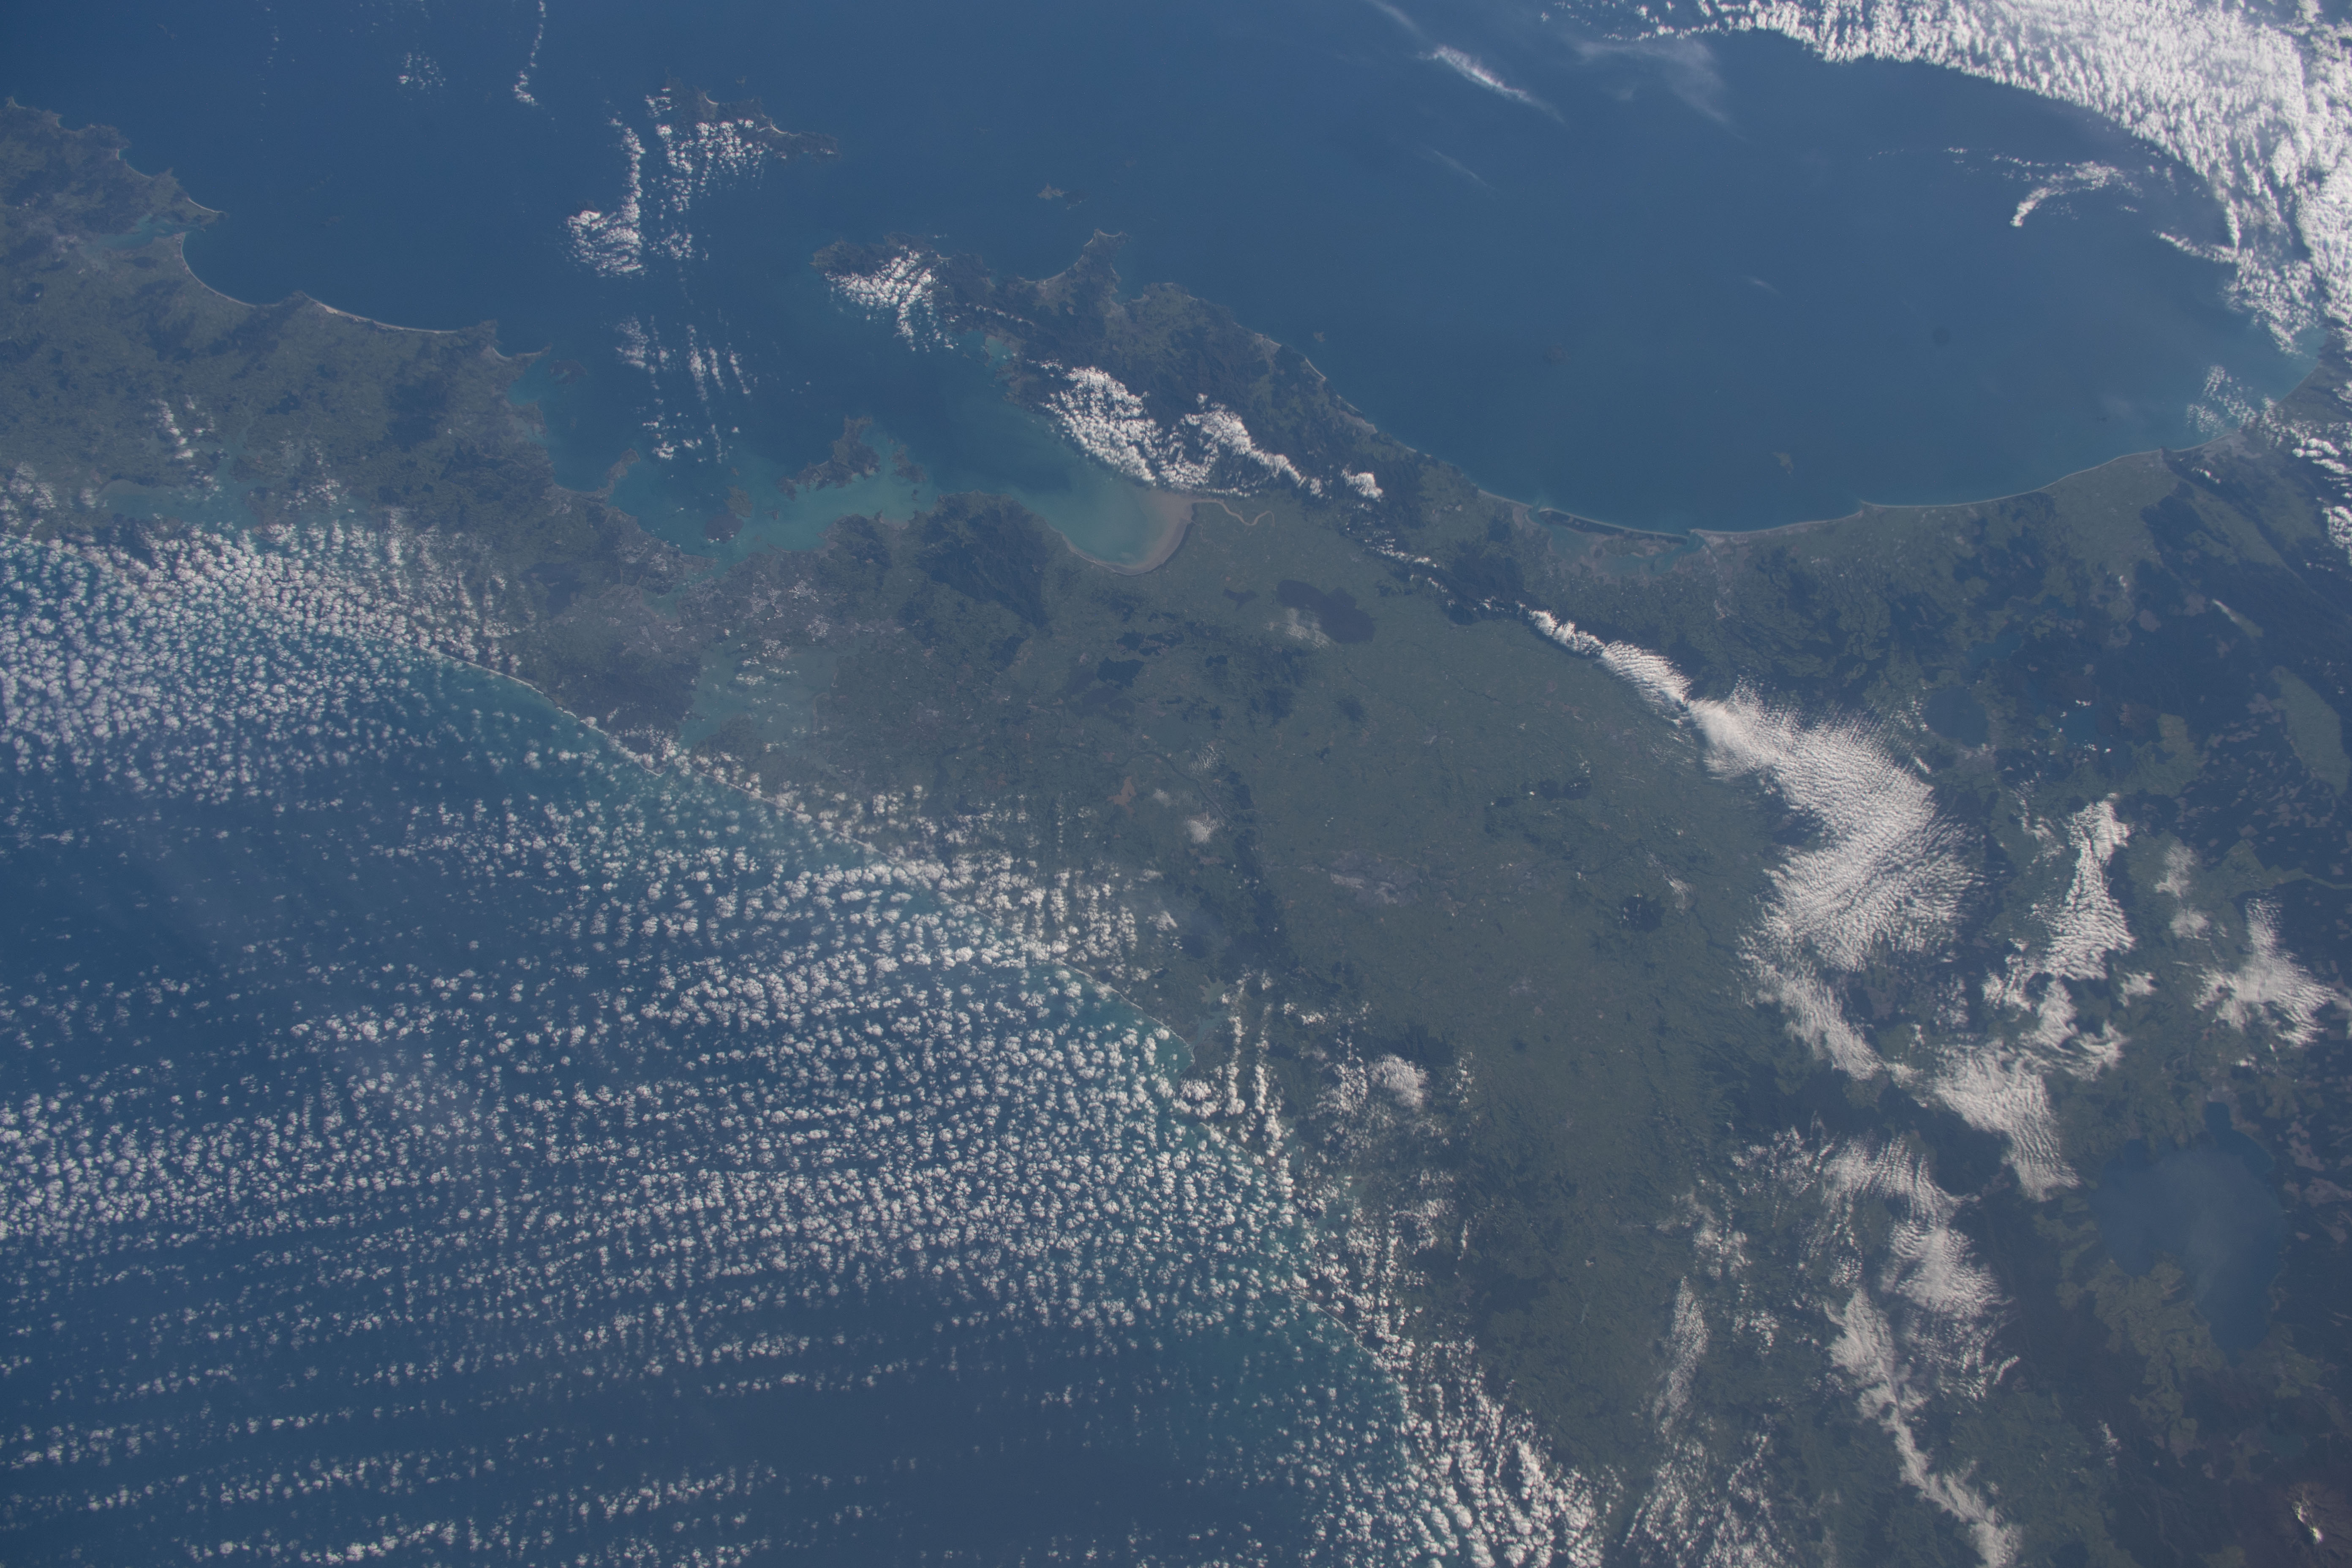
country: NEW ZEALAND-NI
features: BAY OF PLENTY, HAURAKI GULF
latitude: -37.5
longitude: 175.5
